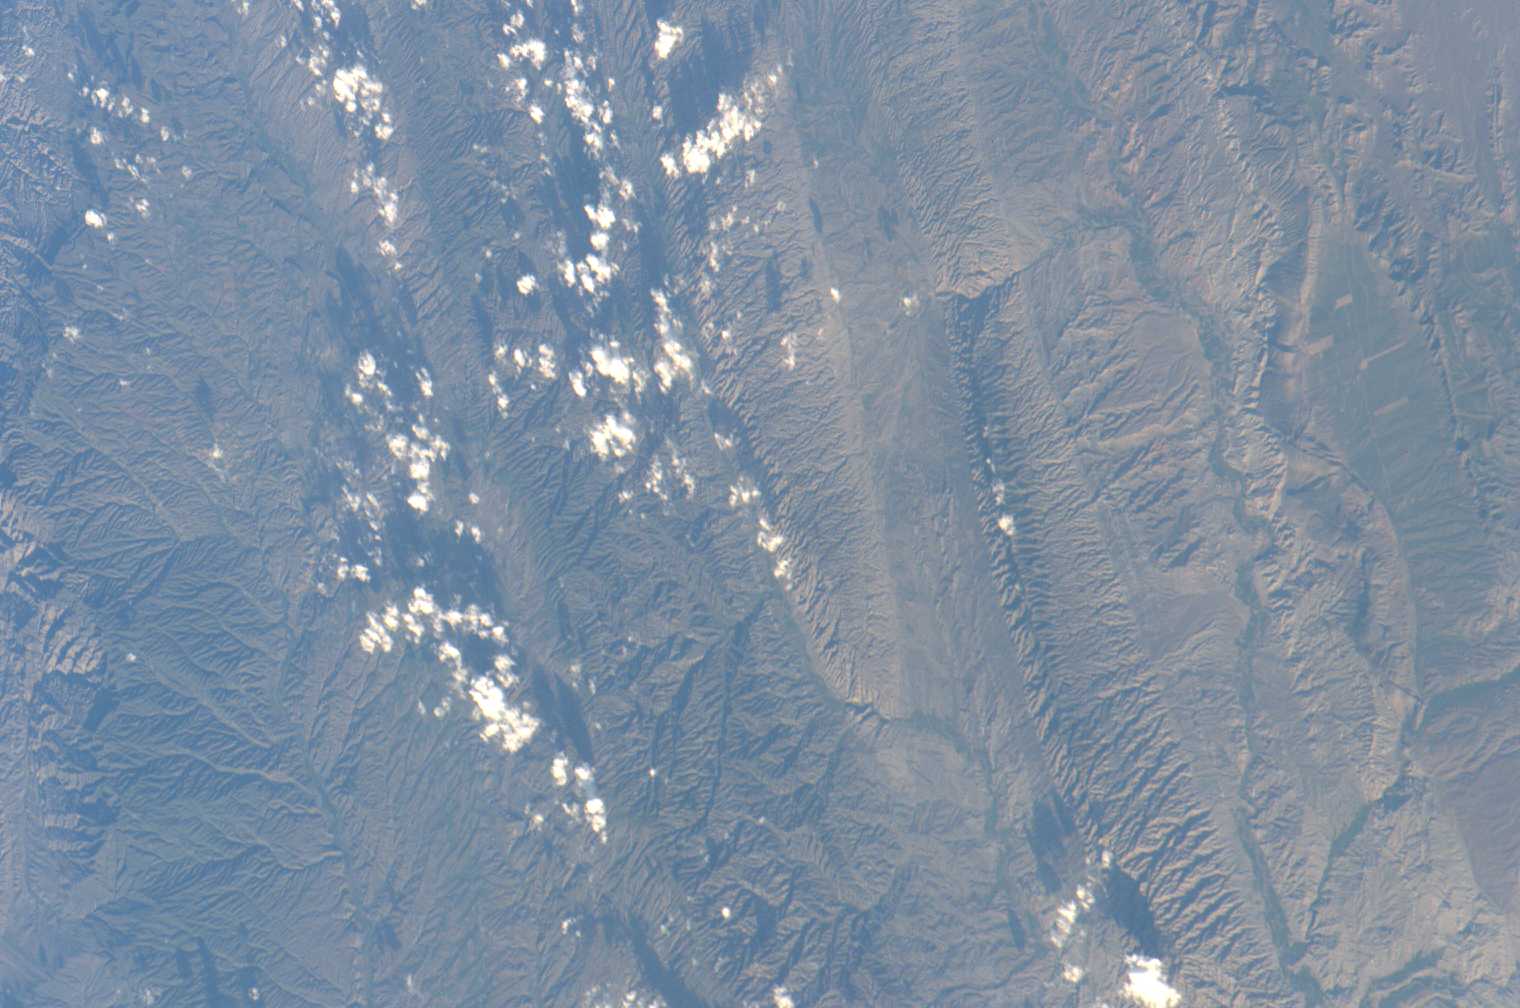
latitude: 38.0
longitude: 57.0
